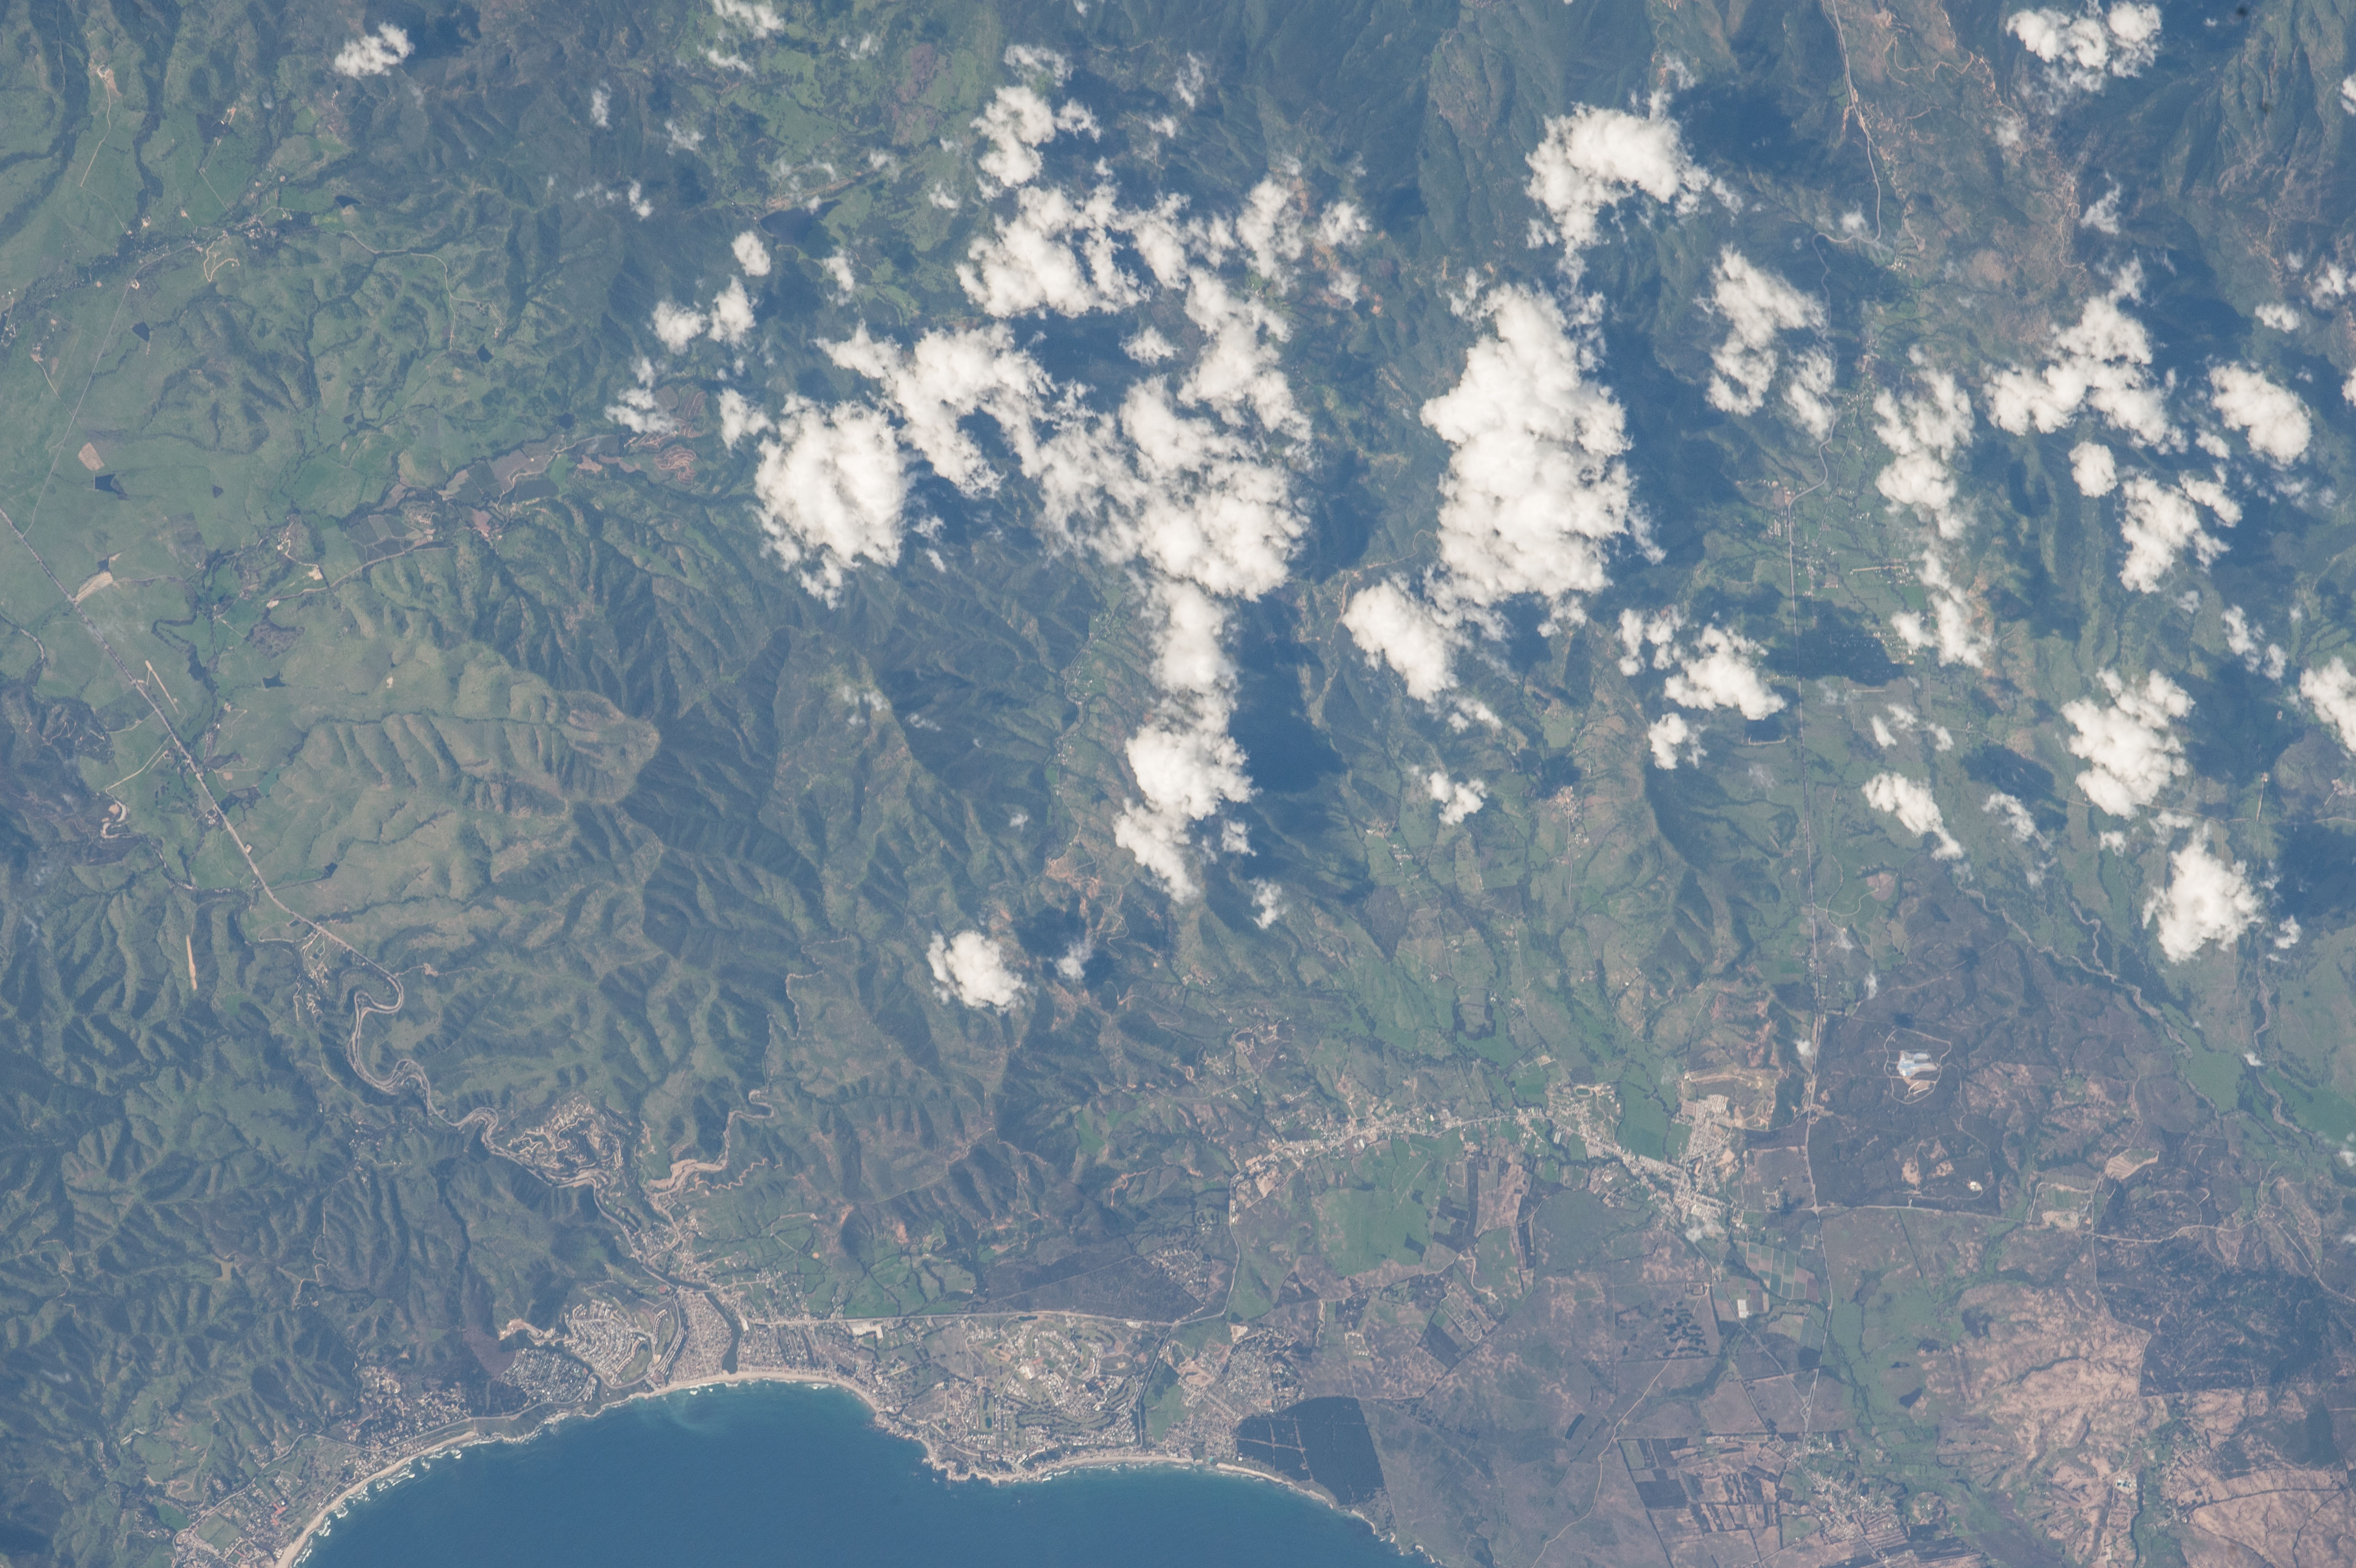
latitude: -32.7
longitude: -71.4
